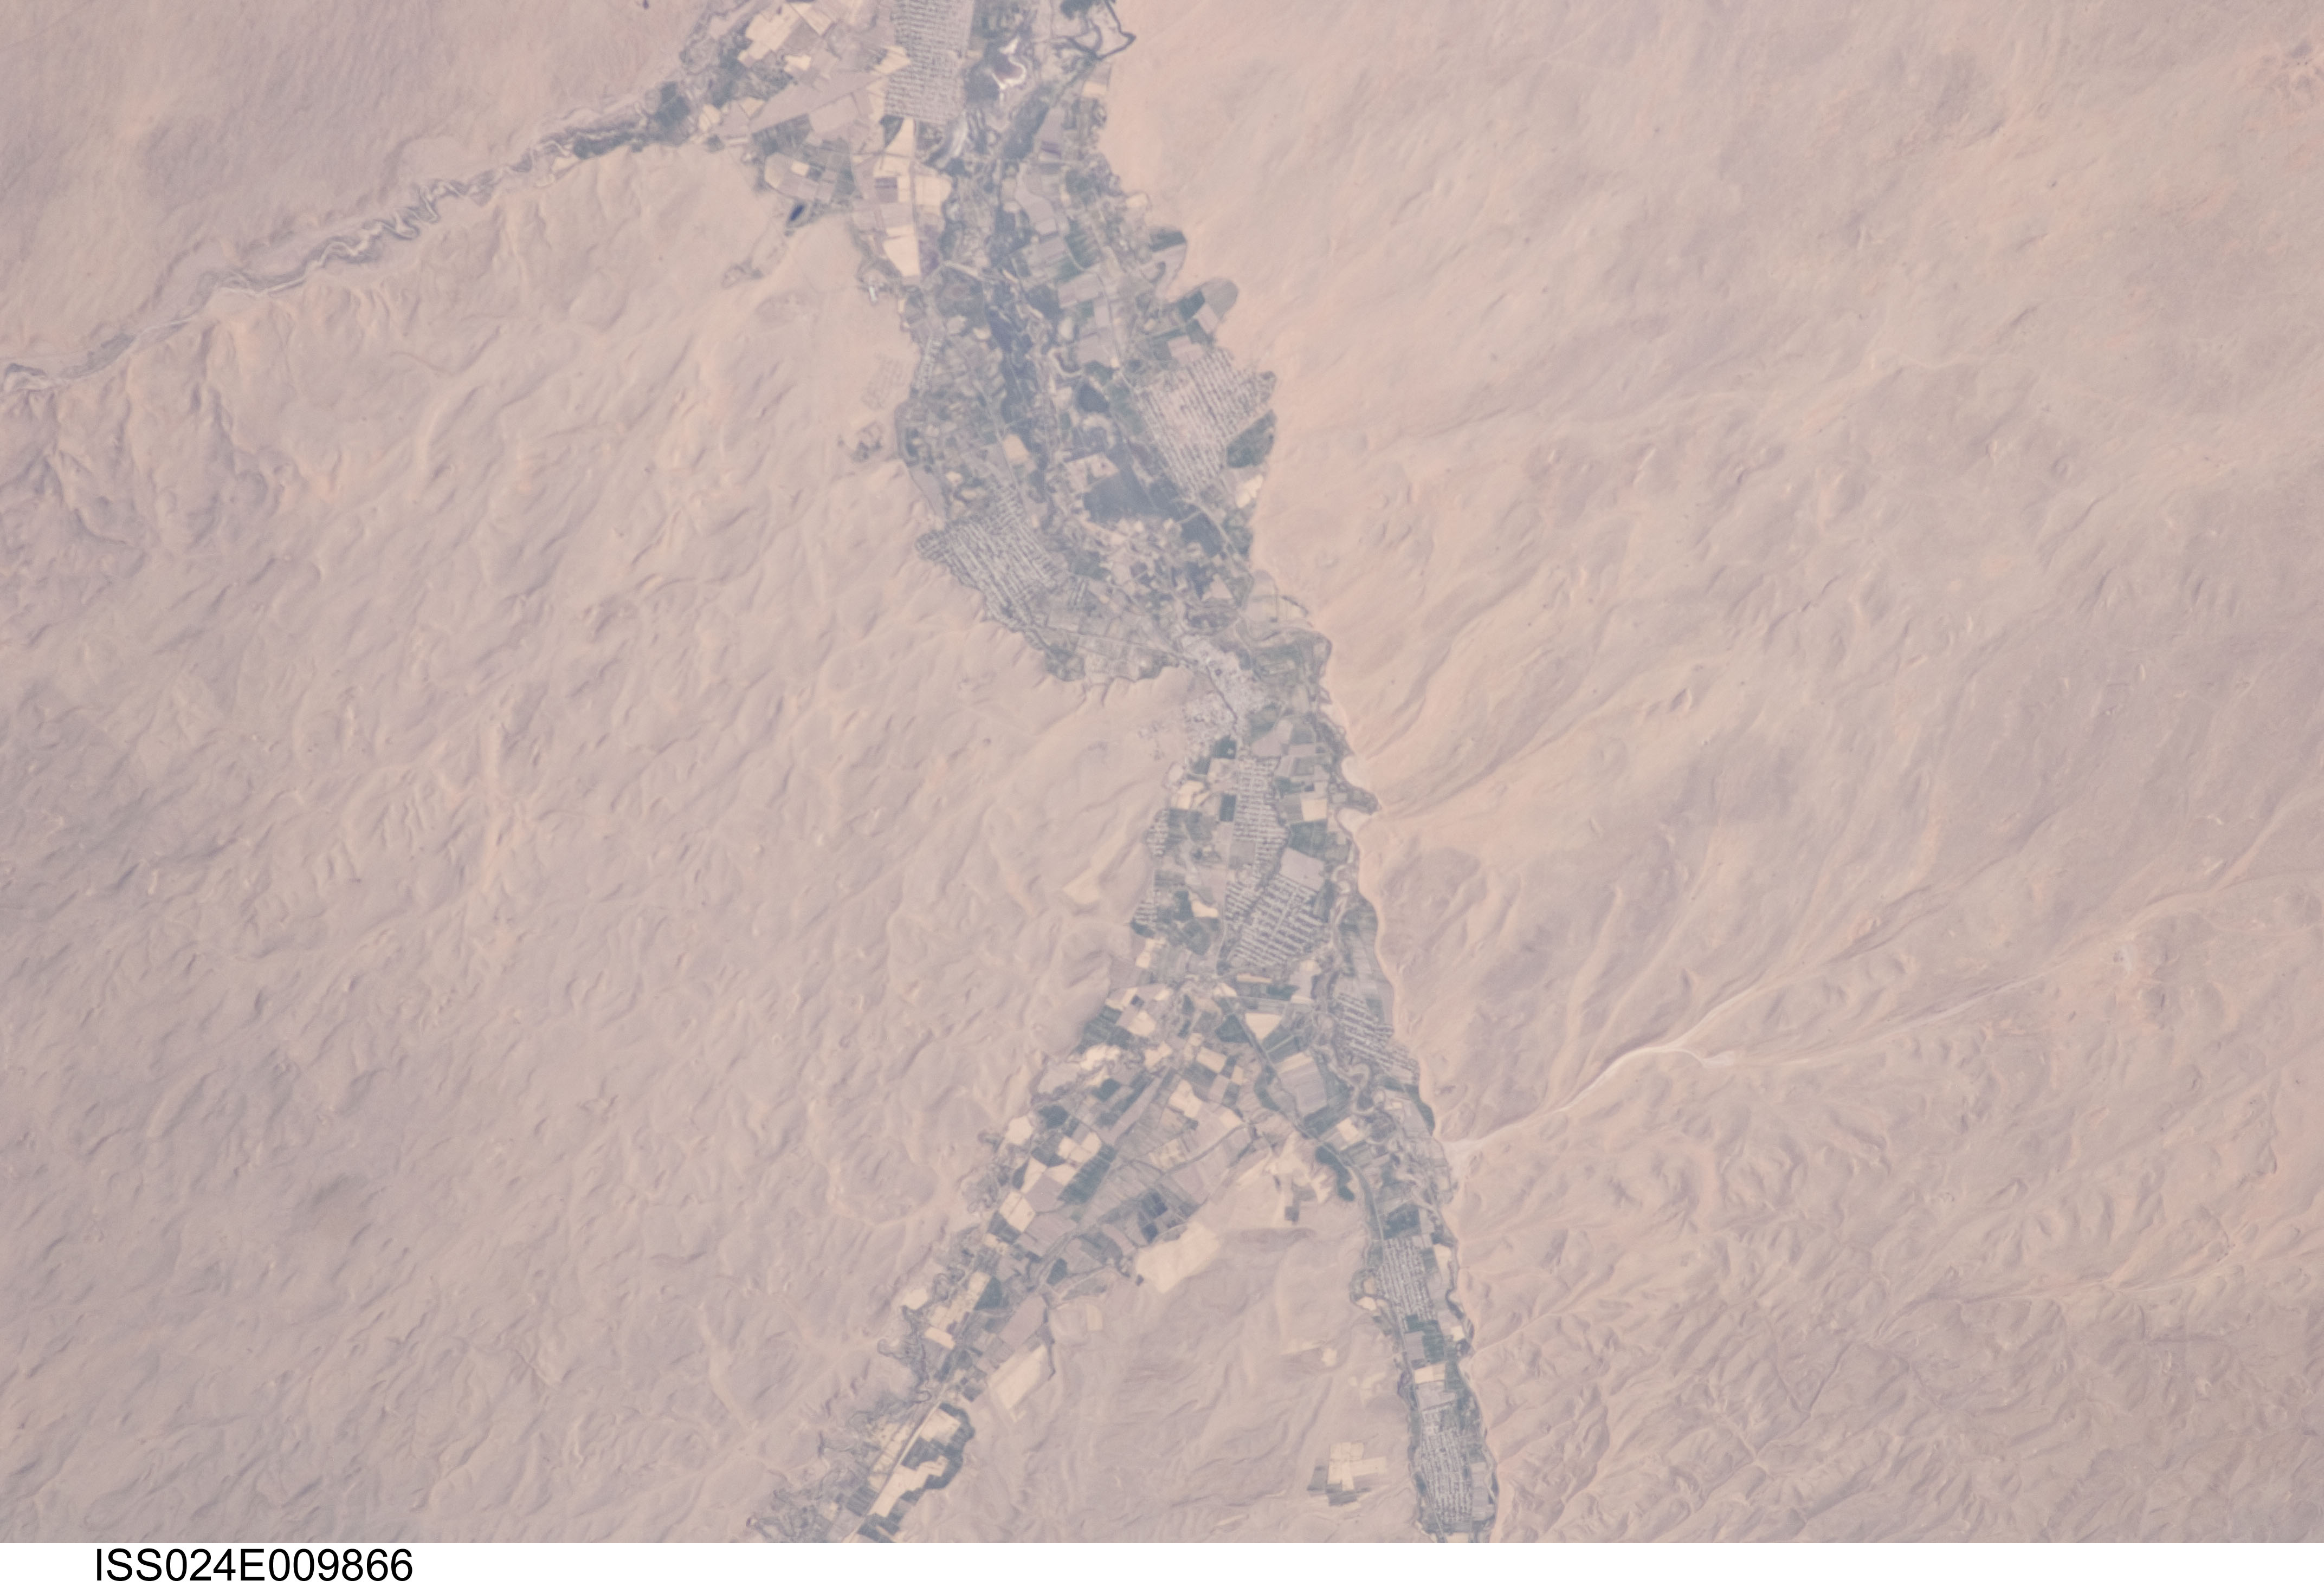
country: TURKMENISTAN
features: TAGTABAZAR, MURGAP R., DESERT, AGR.
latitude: 35.9
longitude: 62.9
